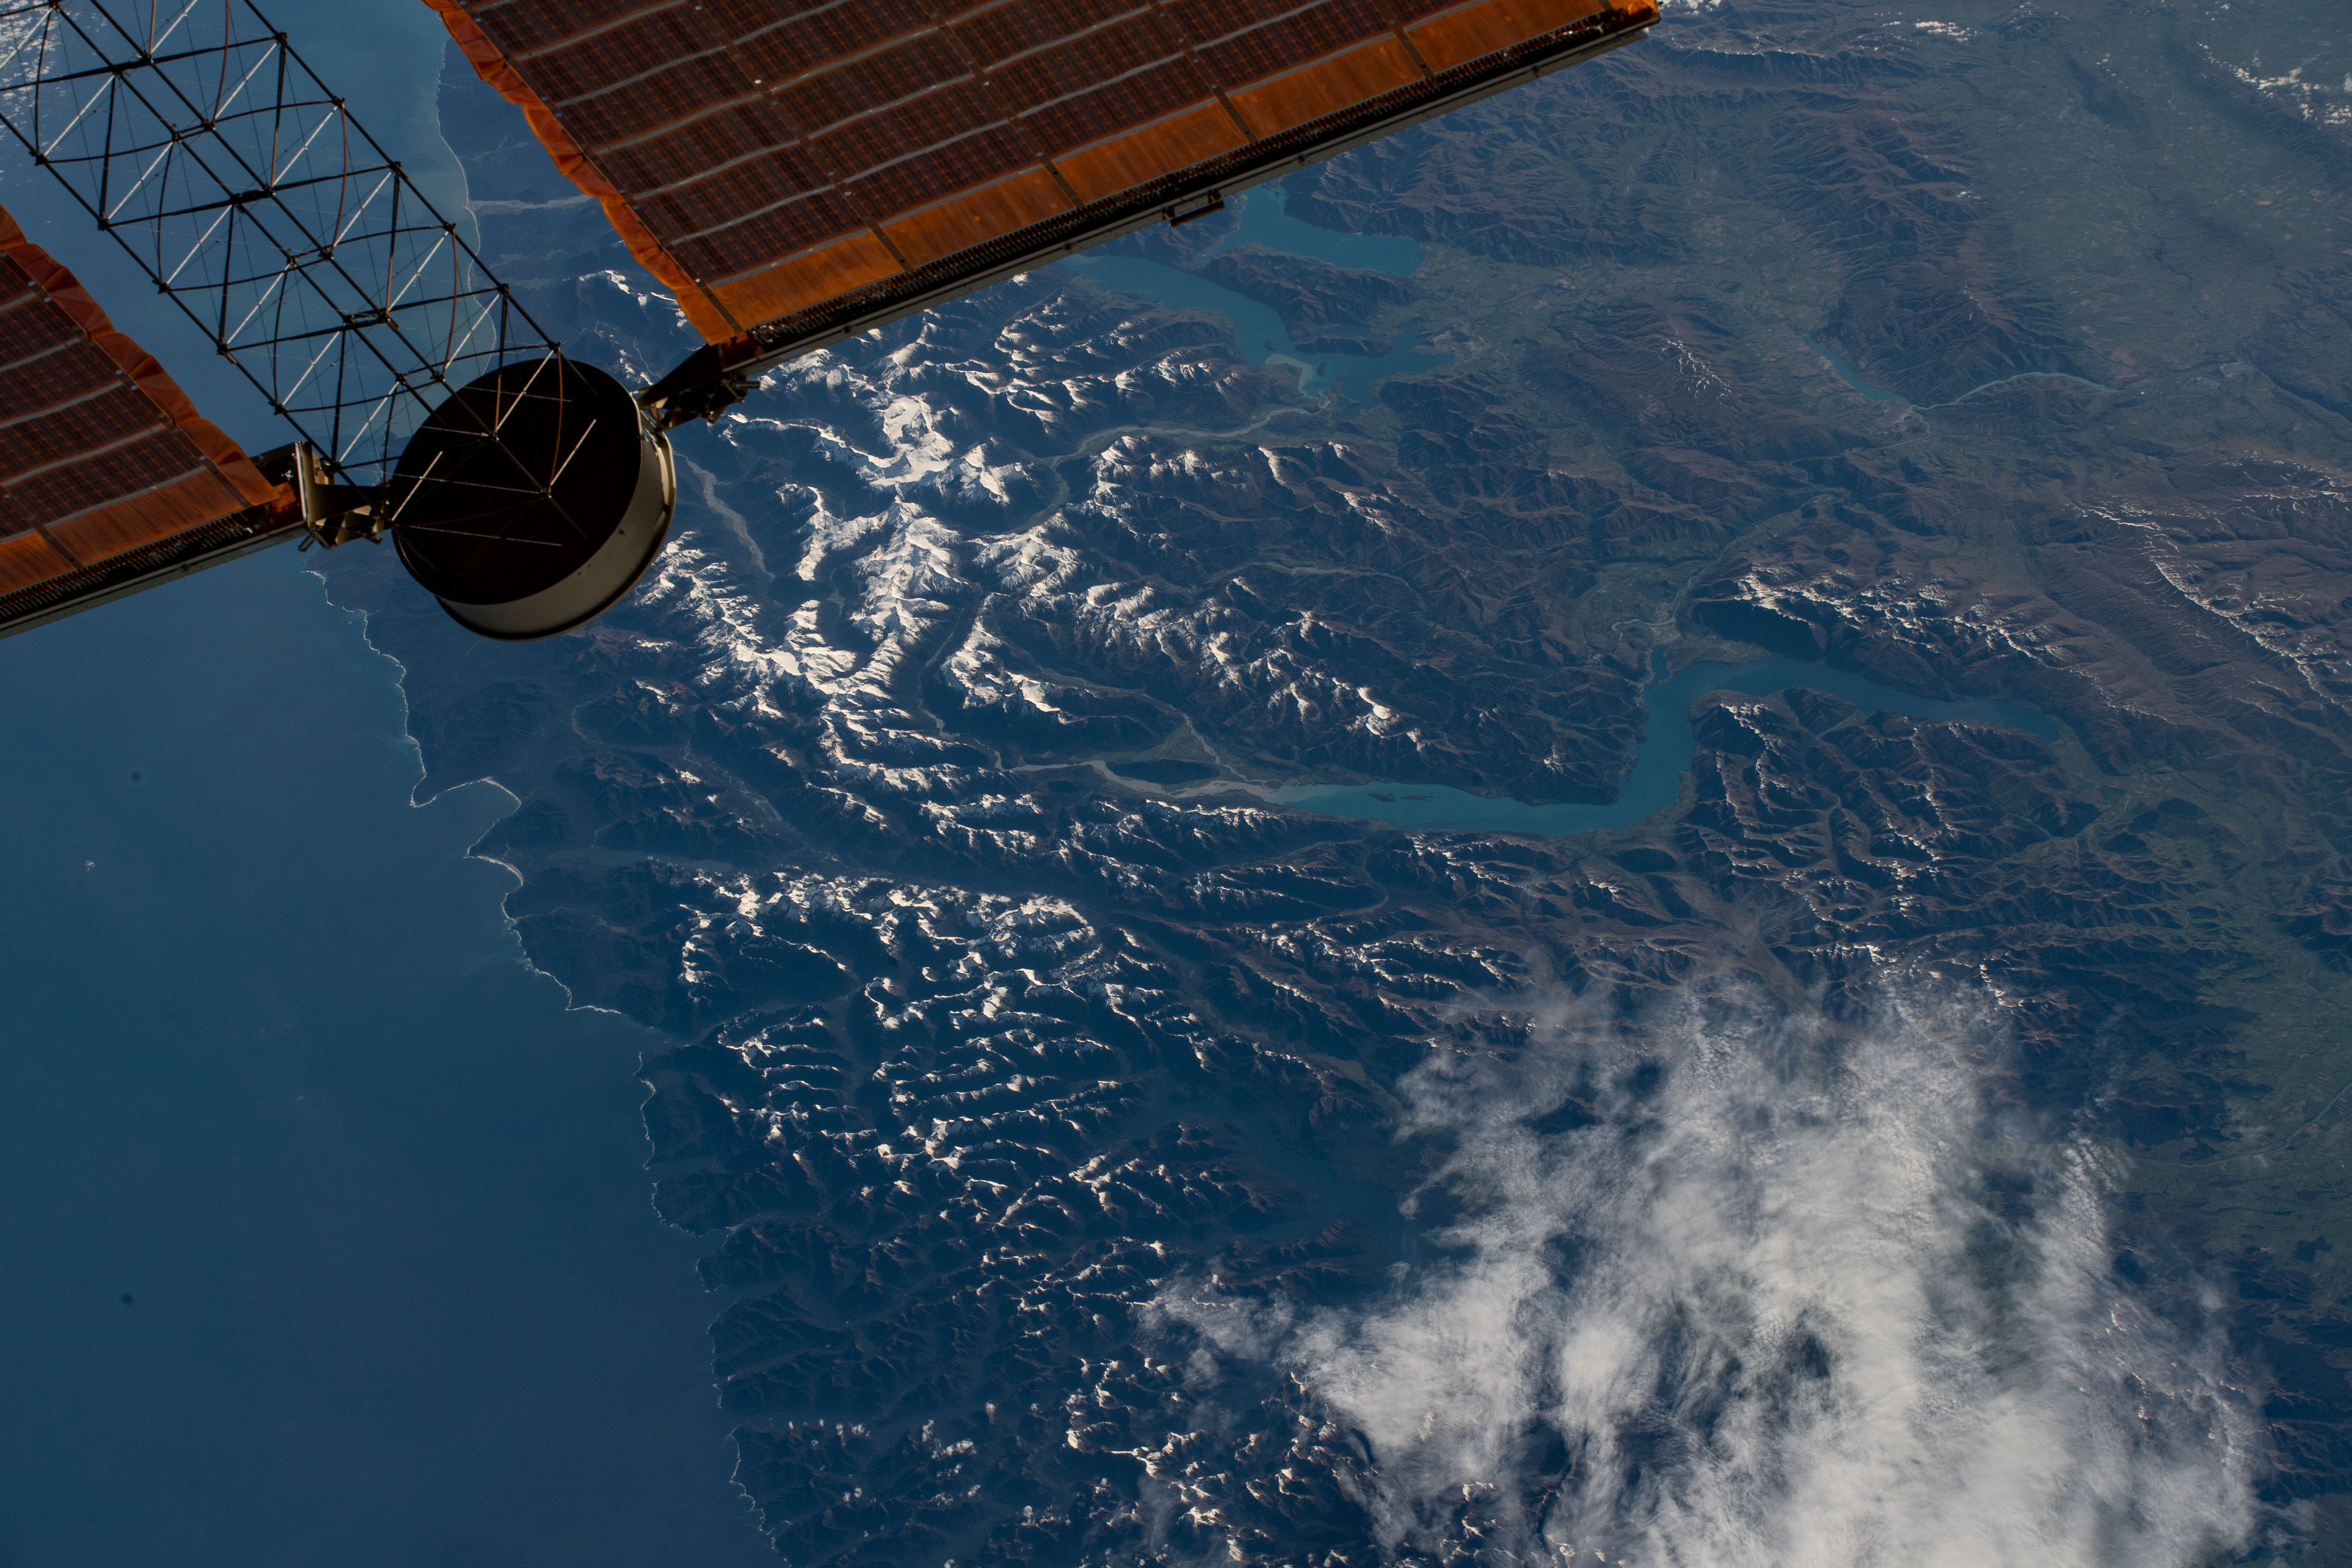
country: NEW ZEALAND-SI
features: SOUTH ISLAND, SOUTHERN ALPS MOUNTAINS, LAKE WAKATIPU
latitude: -44.9
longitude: 168.4
